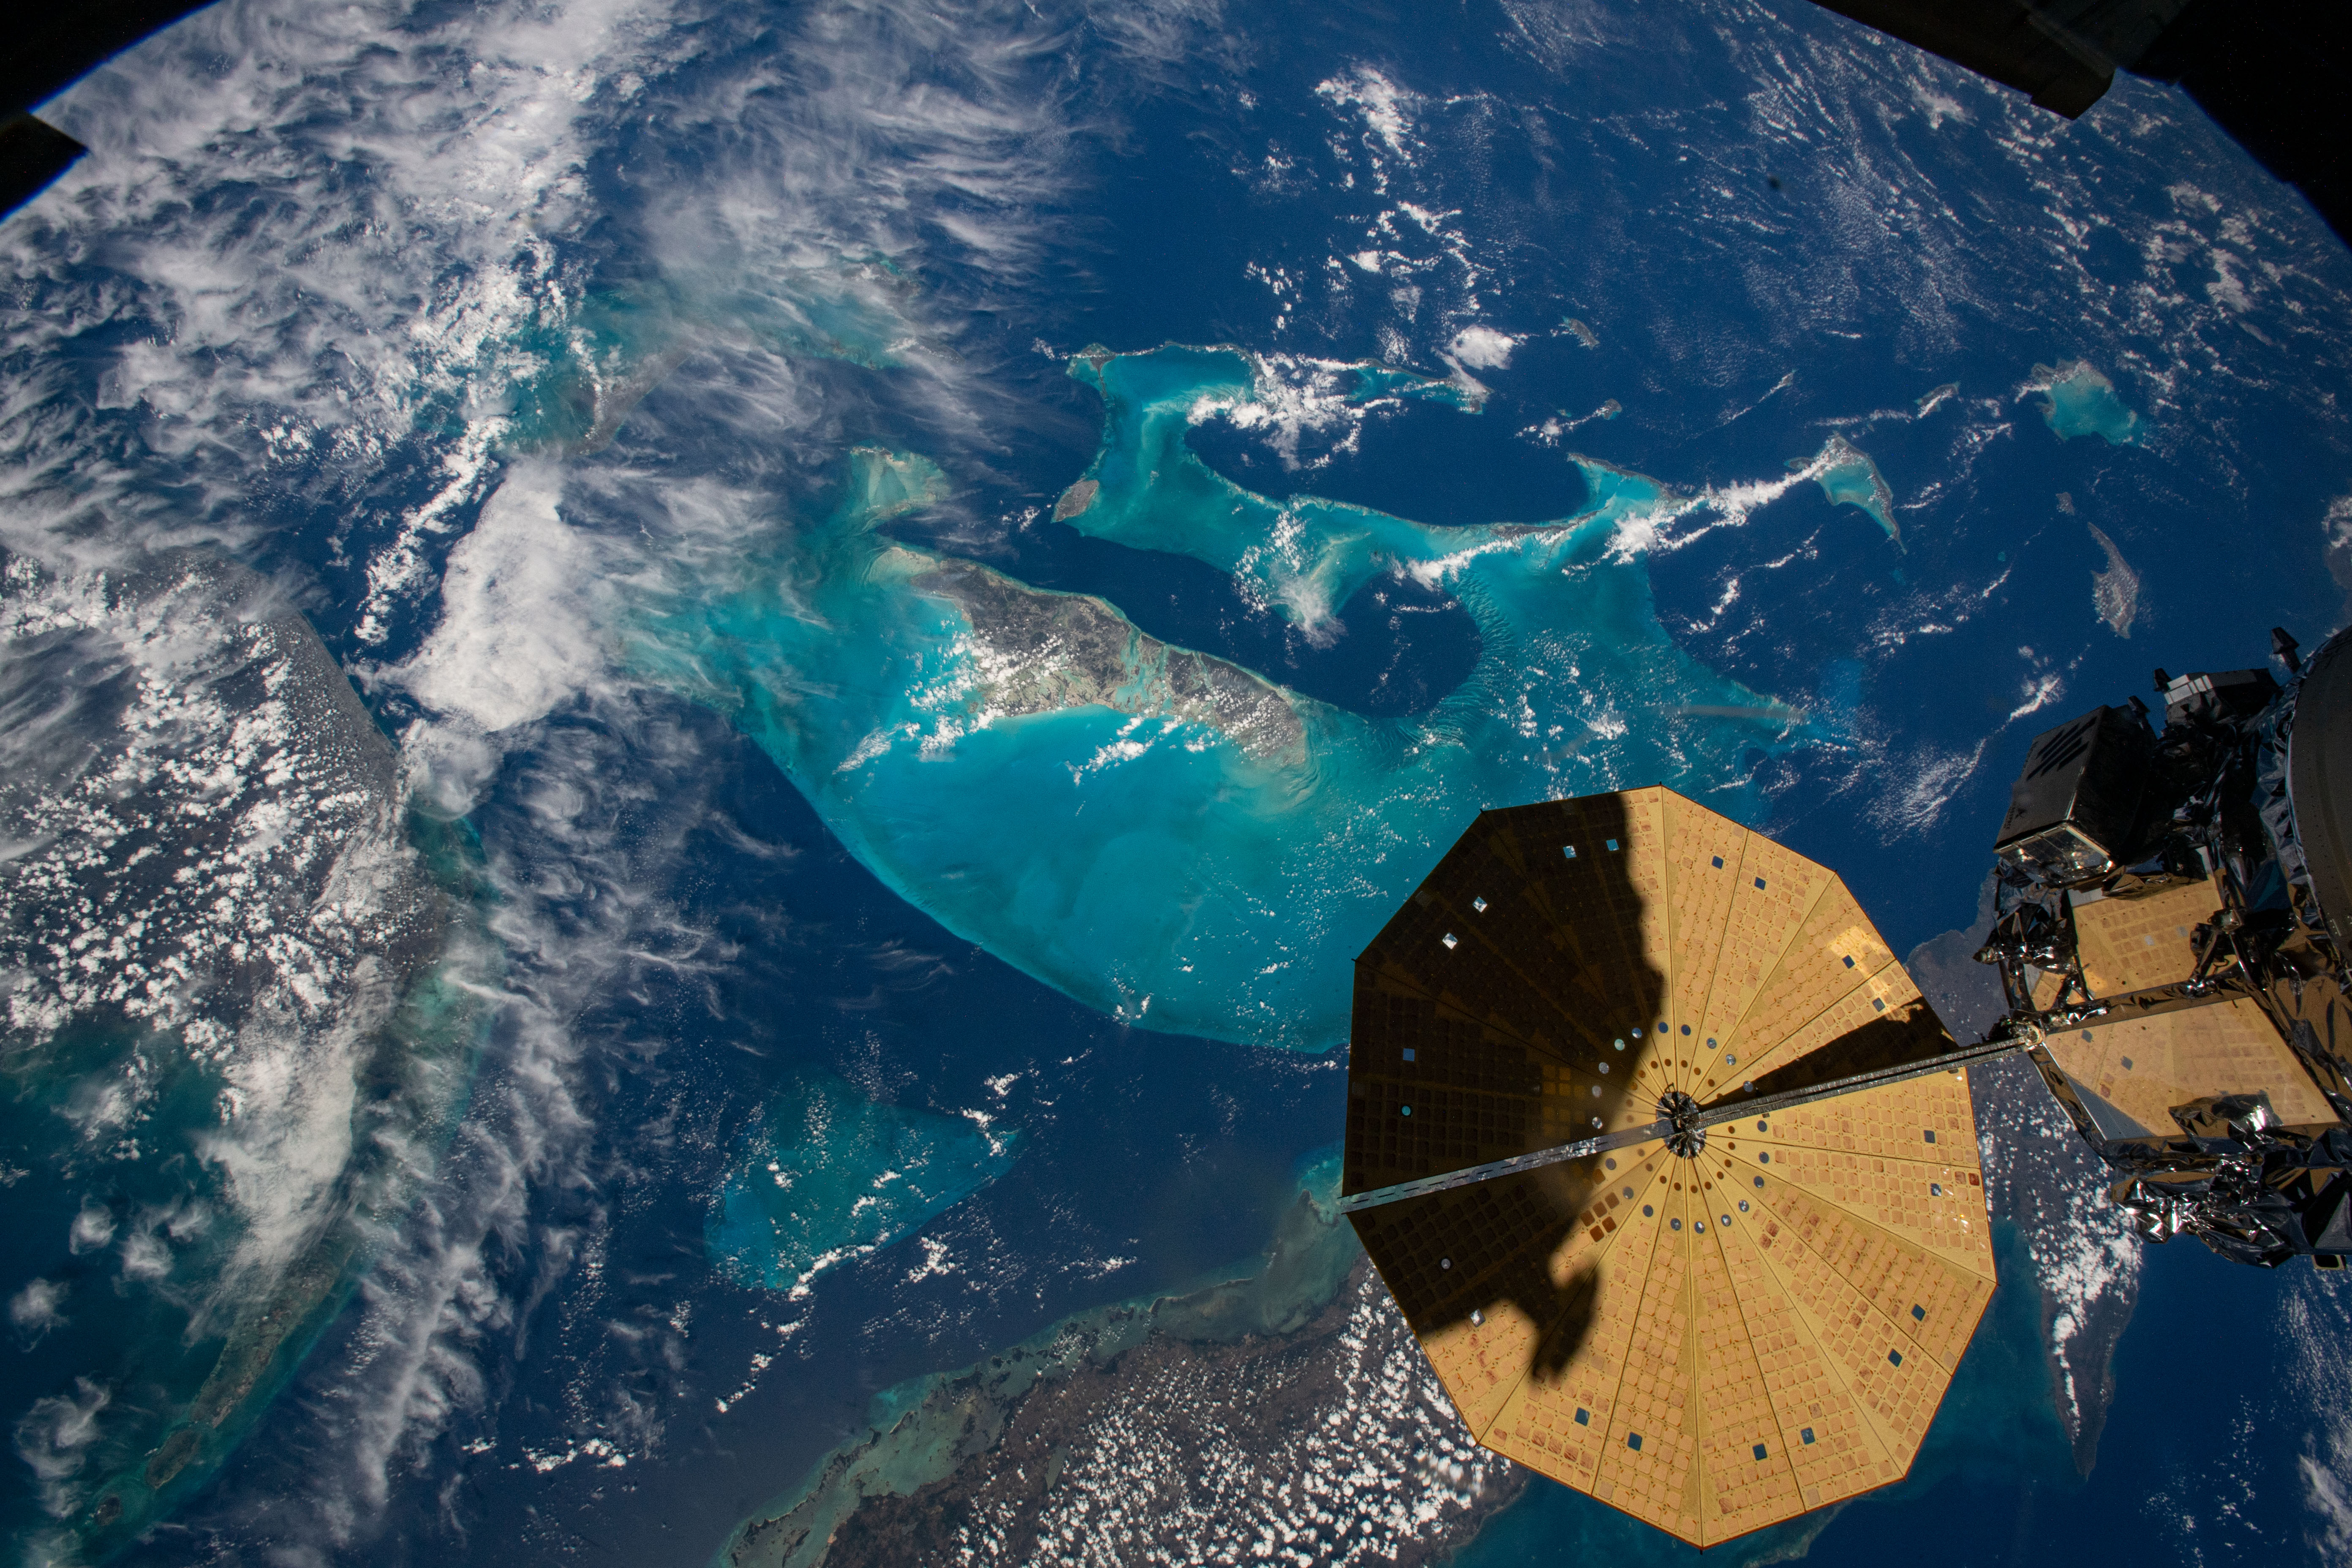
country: BAHAMAS
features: ISS, BAHAMA BANKS, STRAITS OF FLORIDA, ANDROS ISLAND, ATLANTIC OCEAN
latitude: 23.5
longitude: -77.0
